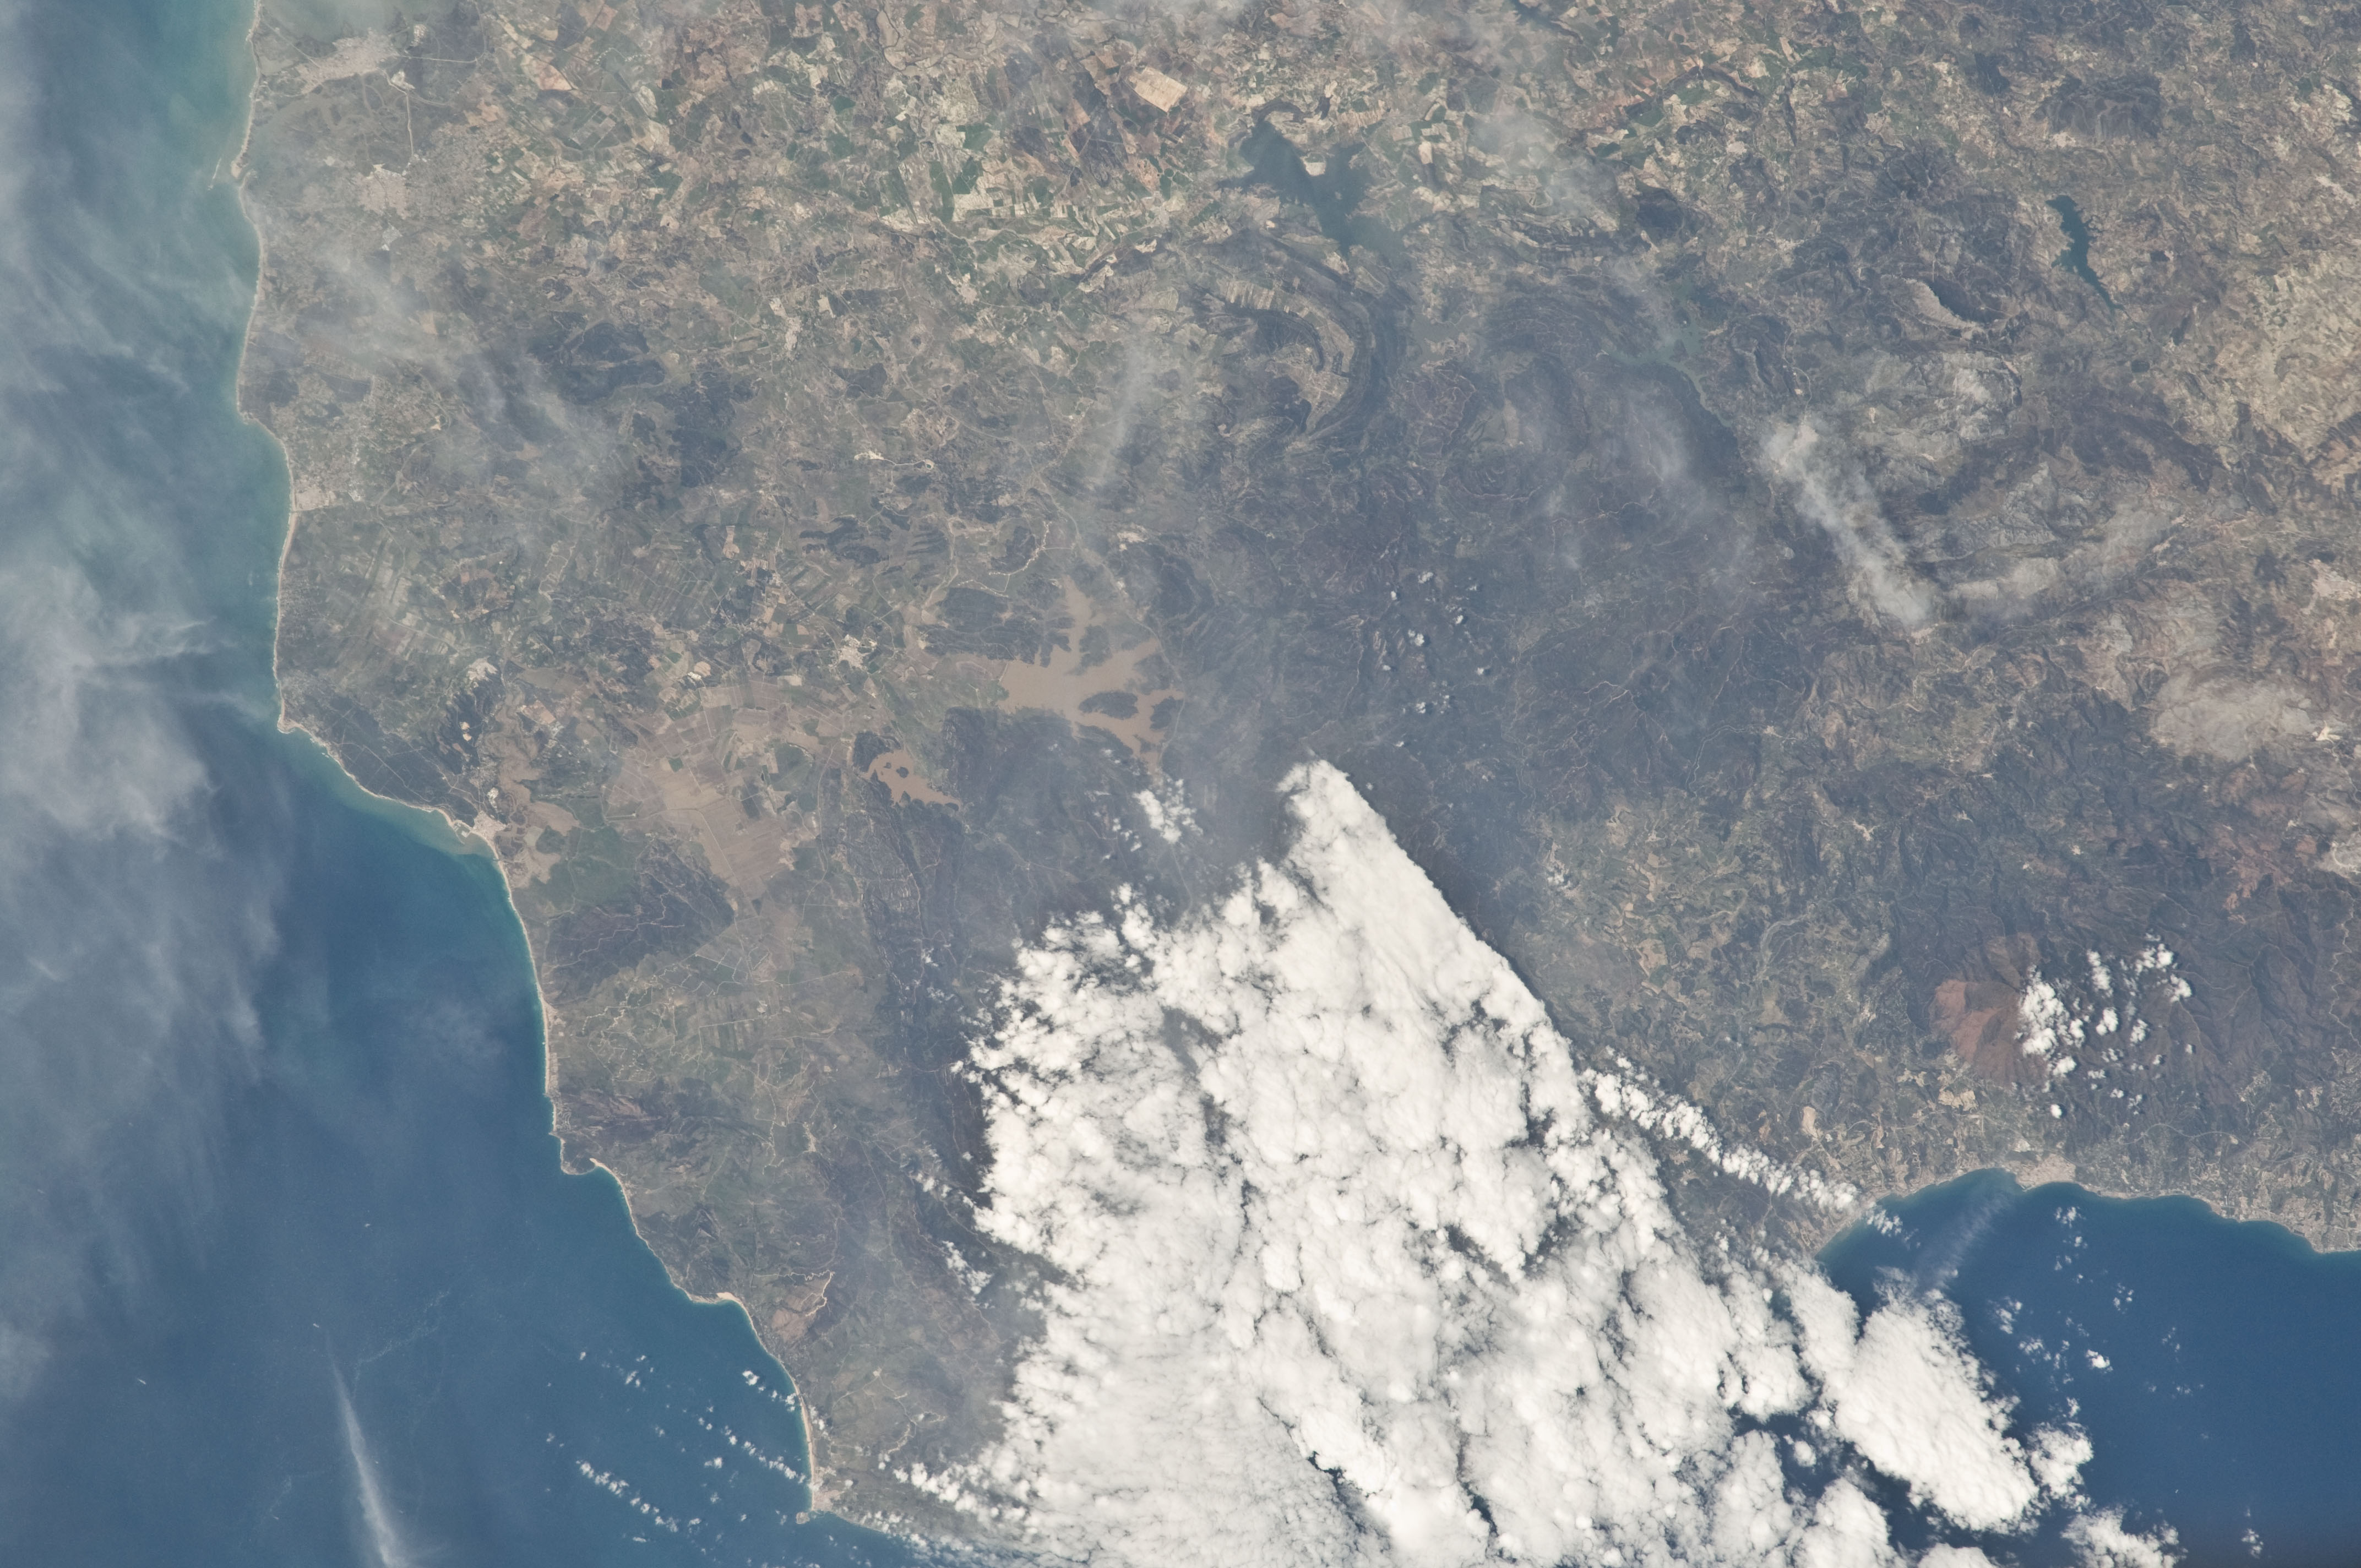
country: SPAIN
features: GIBRALTAR AREA, COAST, MTS., AGR.
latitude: 36.3
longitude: -5.7
